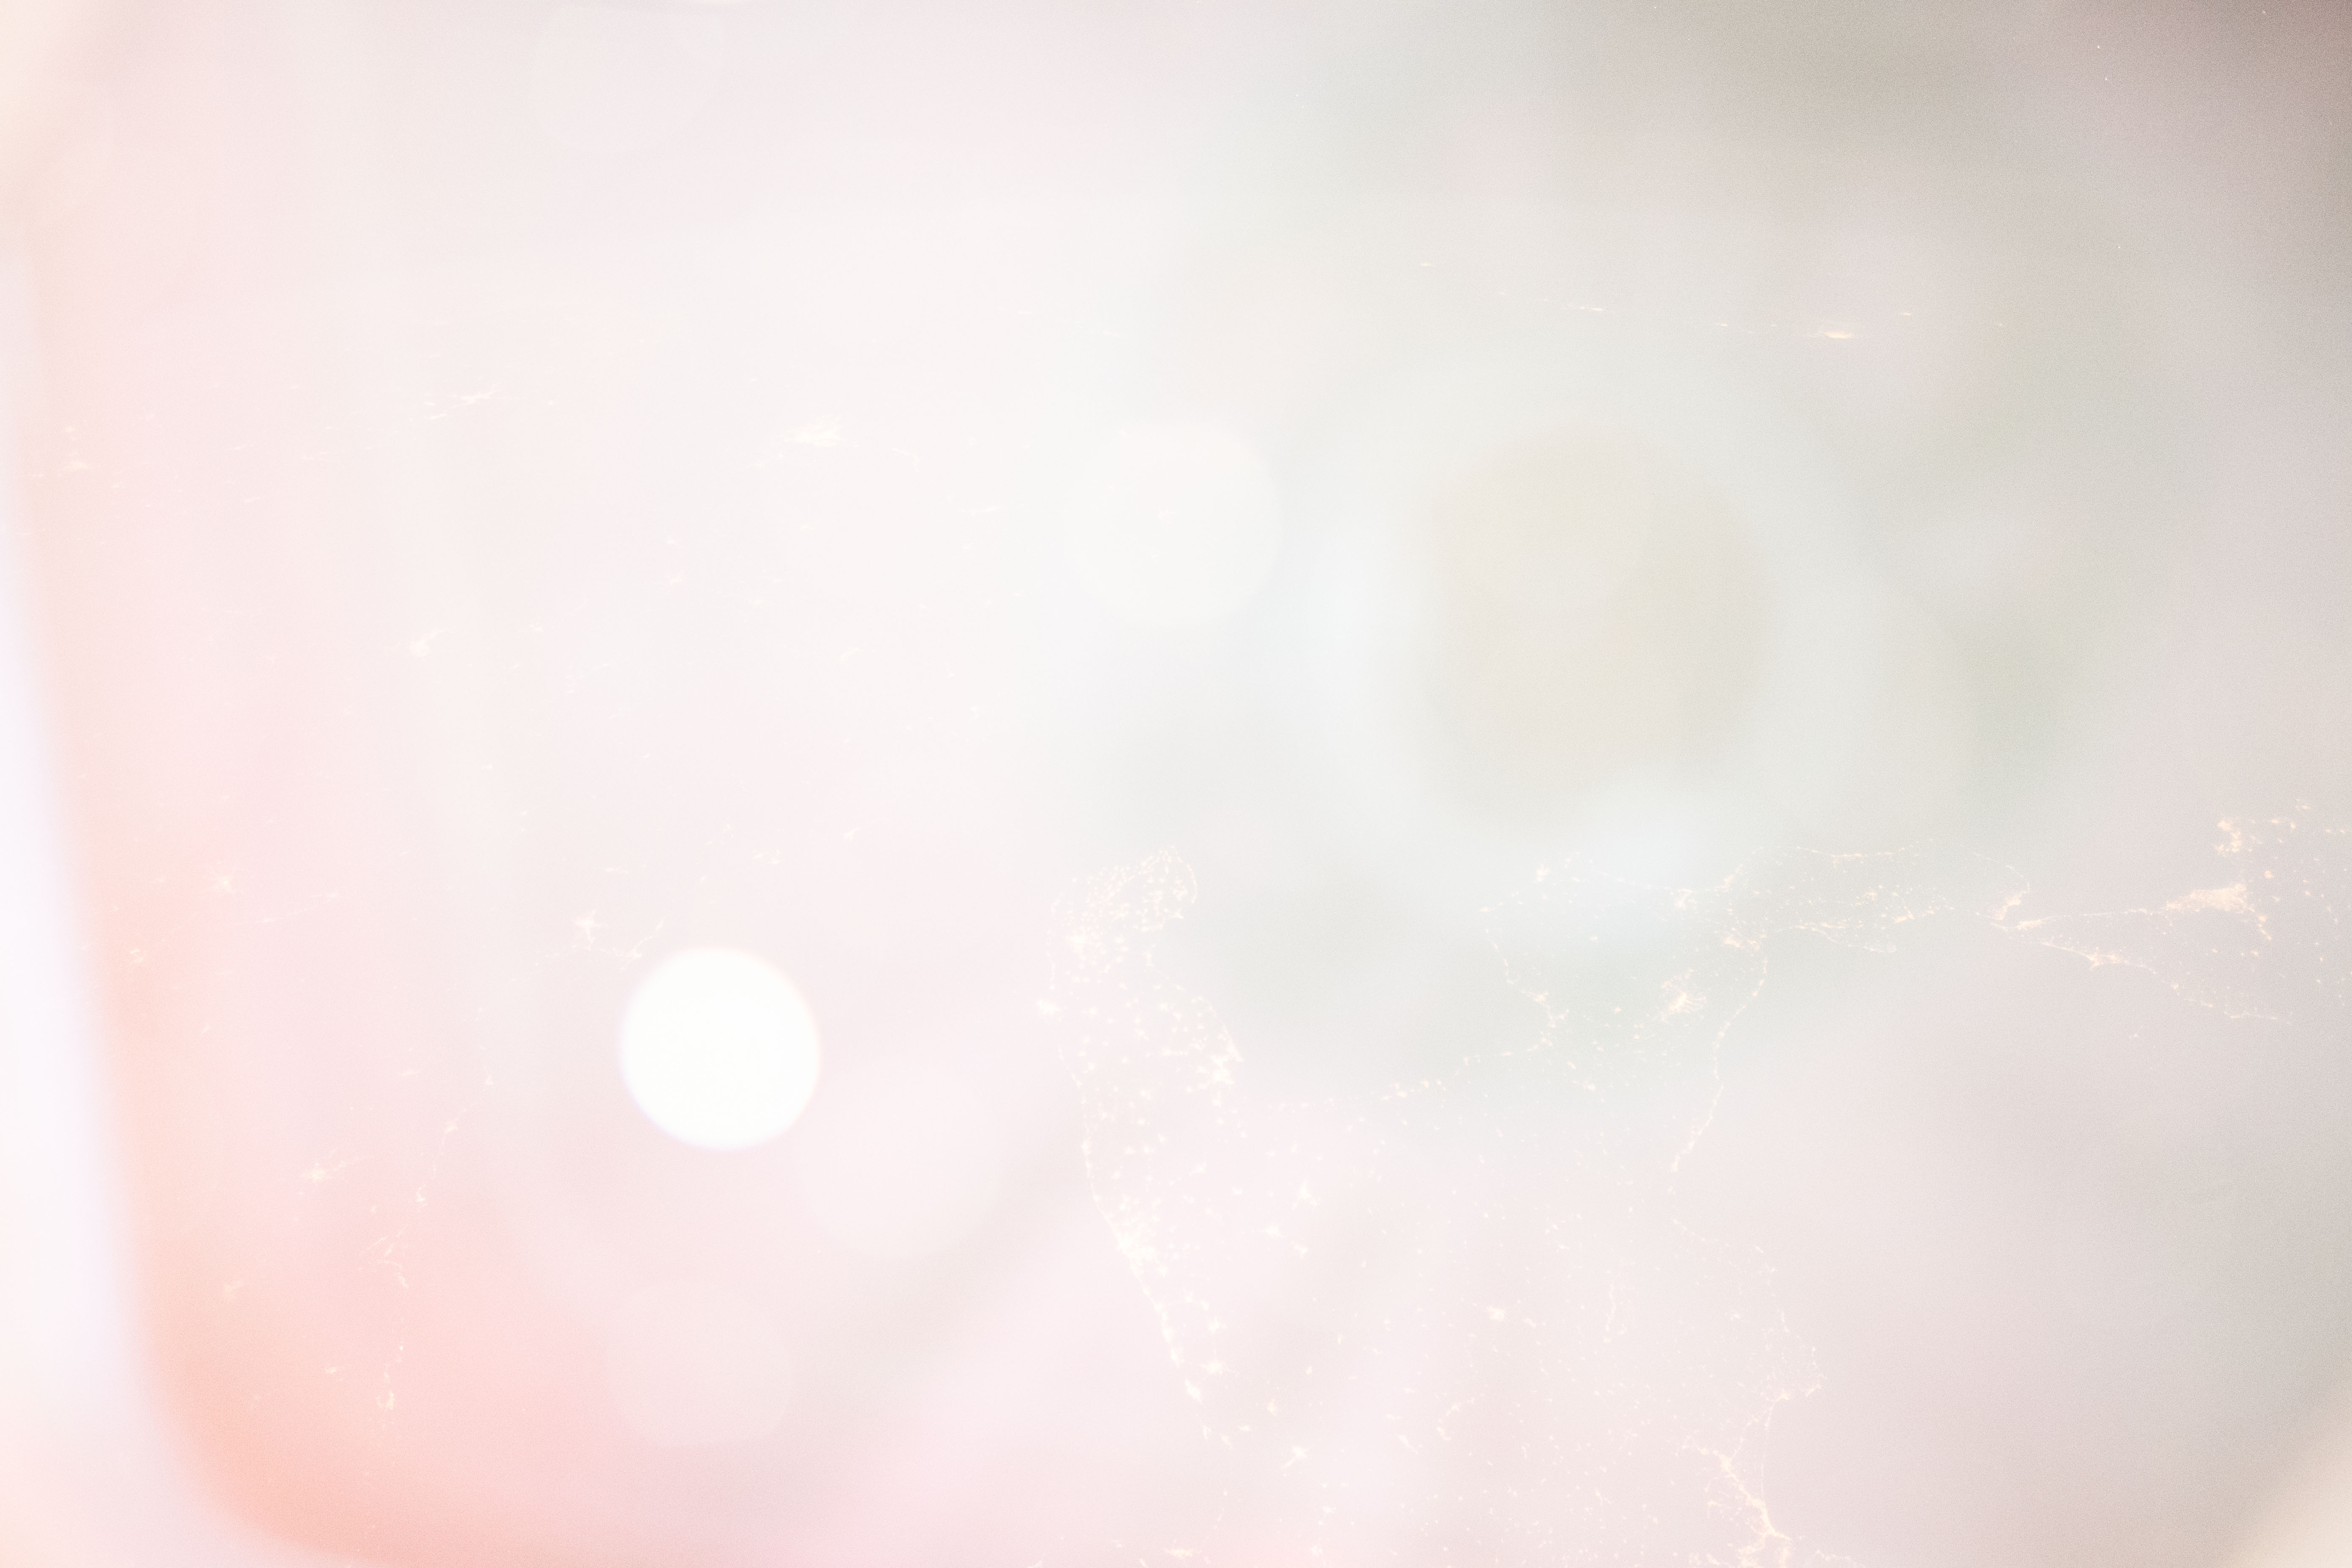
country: ITALY
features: IONIAN SEA, ADRIATIC SEA, LECCE, ANTIPAXOI, PREVEZA, MEDITERRANEAN SEA, NIGHT, EARTH LIMB, REFLECTION
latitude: 39.4
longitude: 18.6
